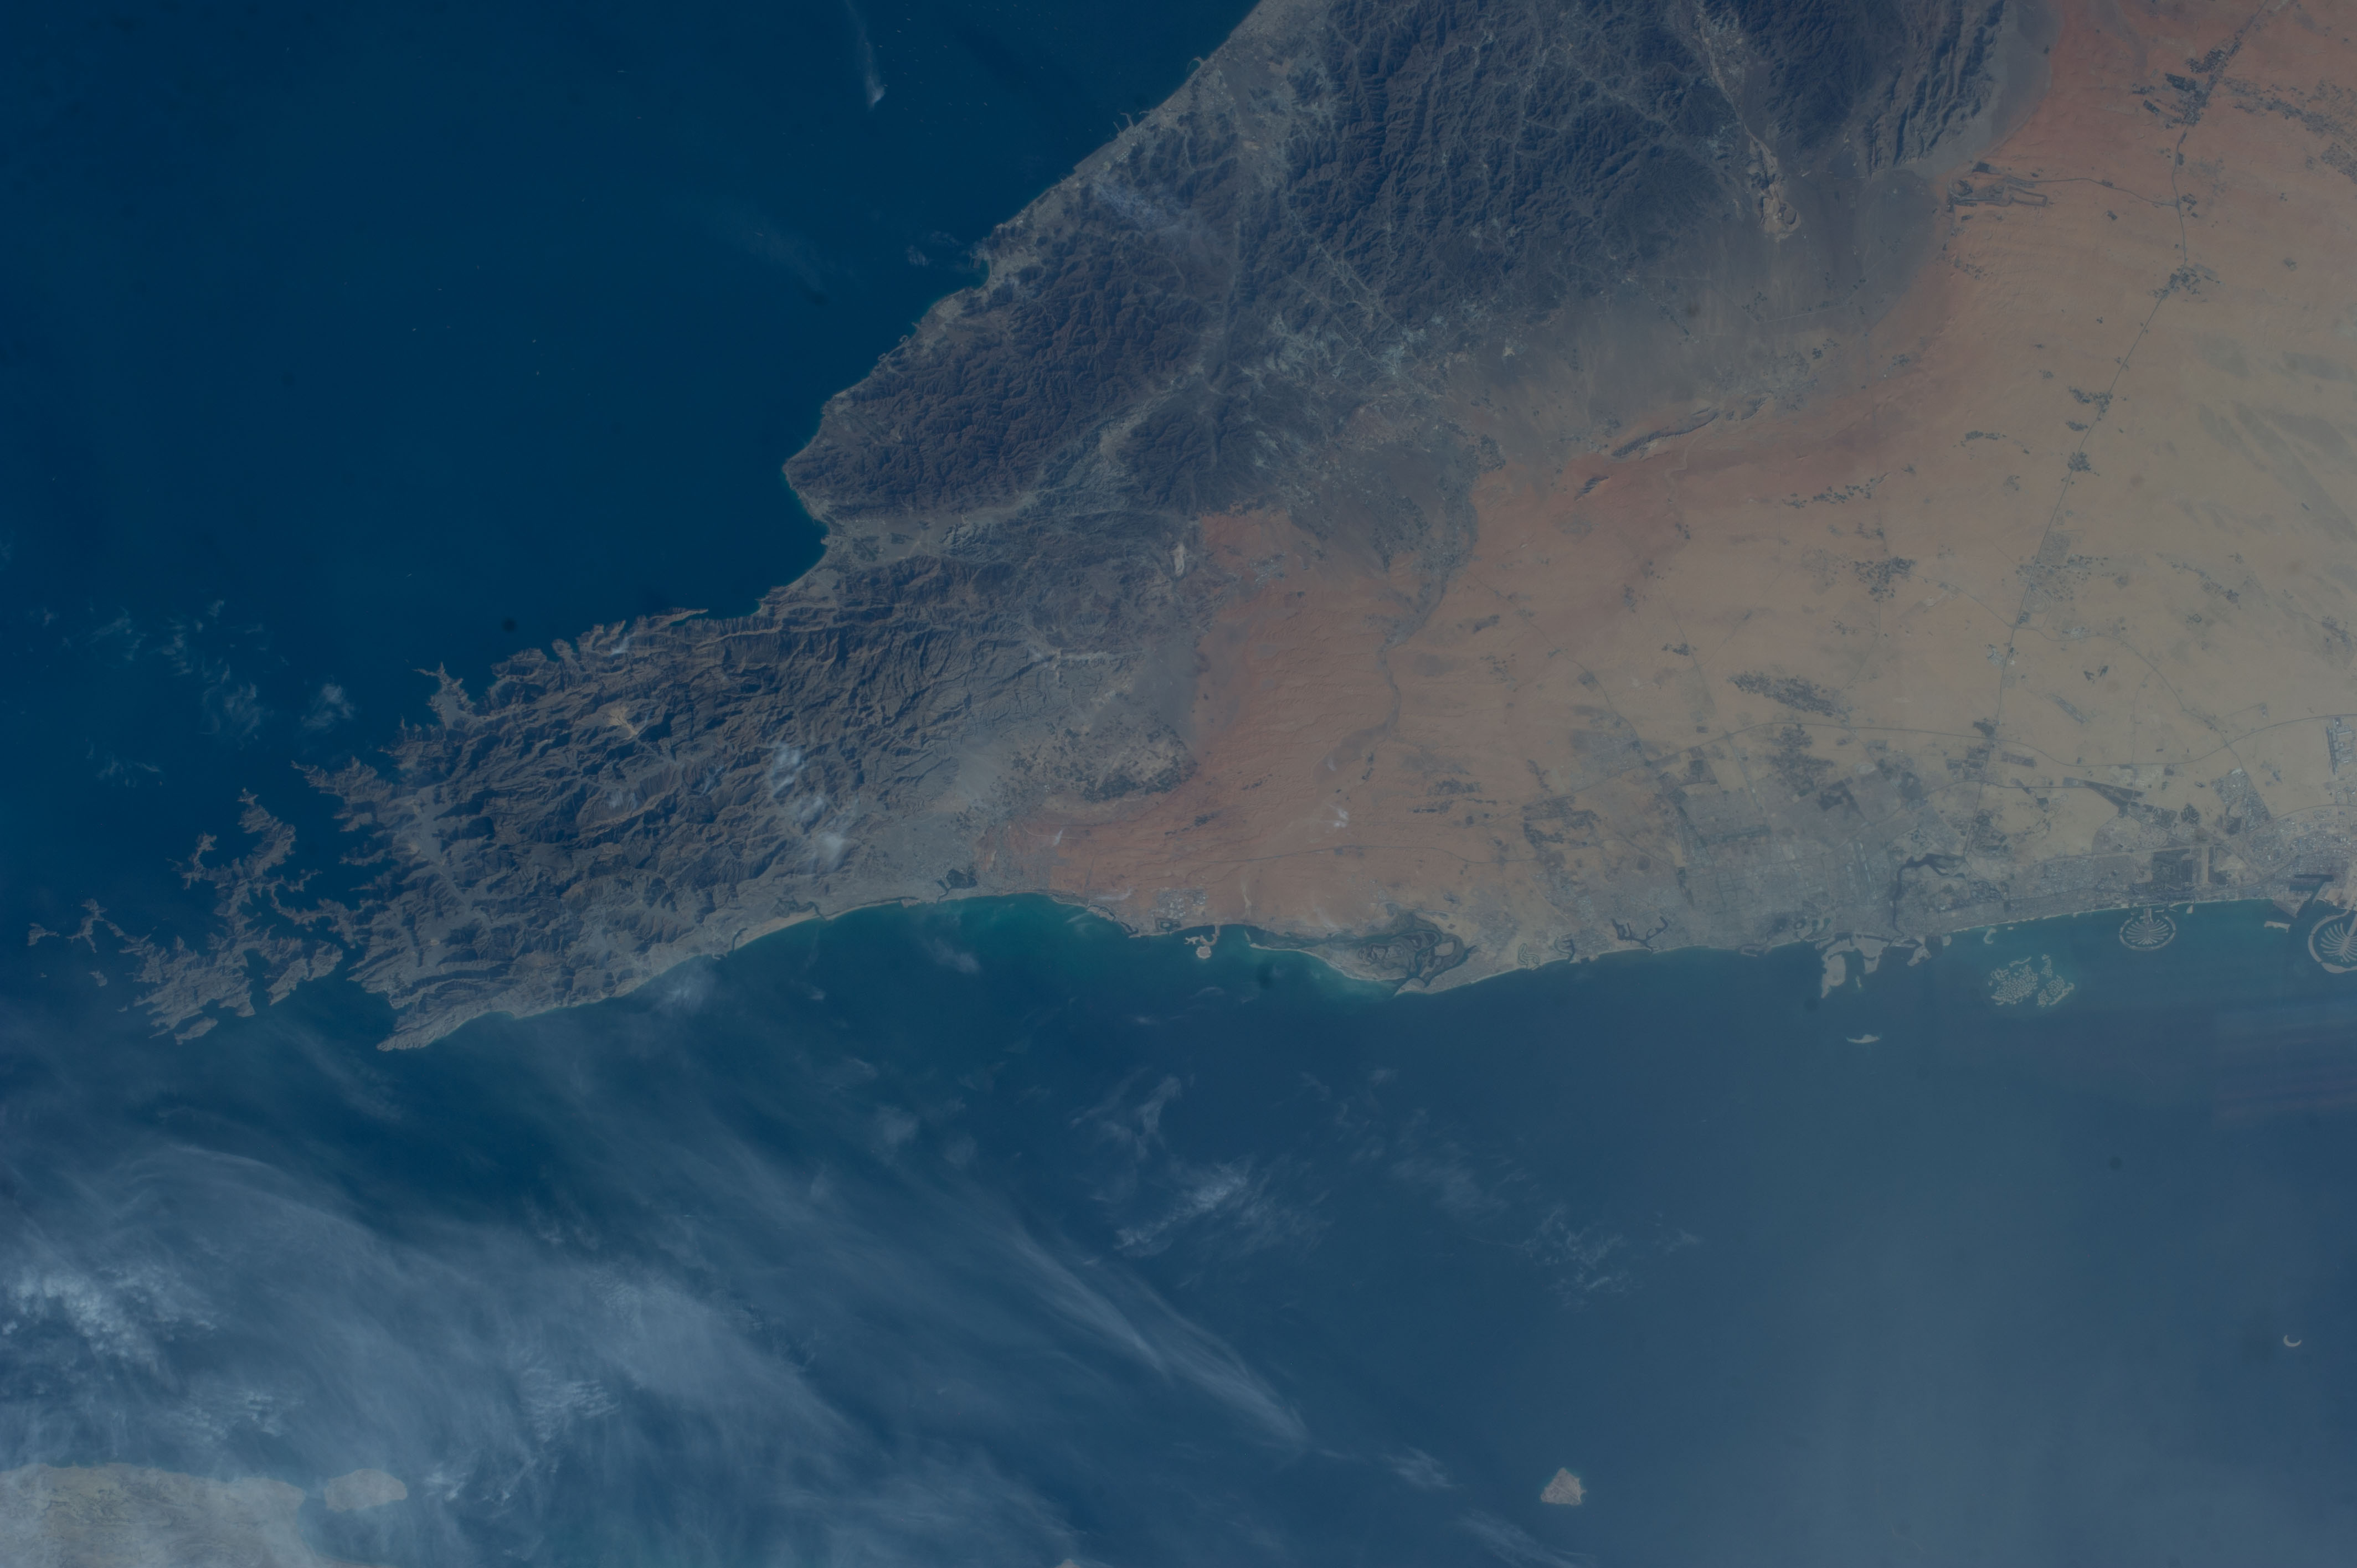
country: UNITED_ARAB_EMIRATES
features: CAMEL RACE TRACK, AL SHOHADAA RD RAS AL KHAIMAH AIRPORT
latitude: 25.6
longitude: 55.9
